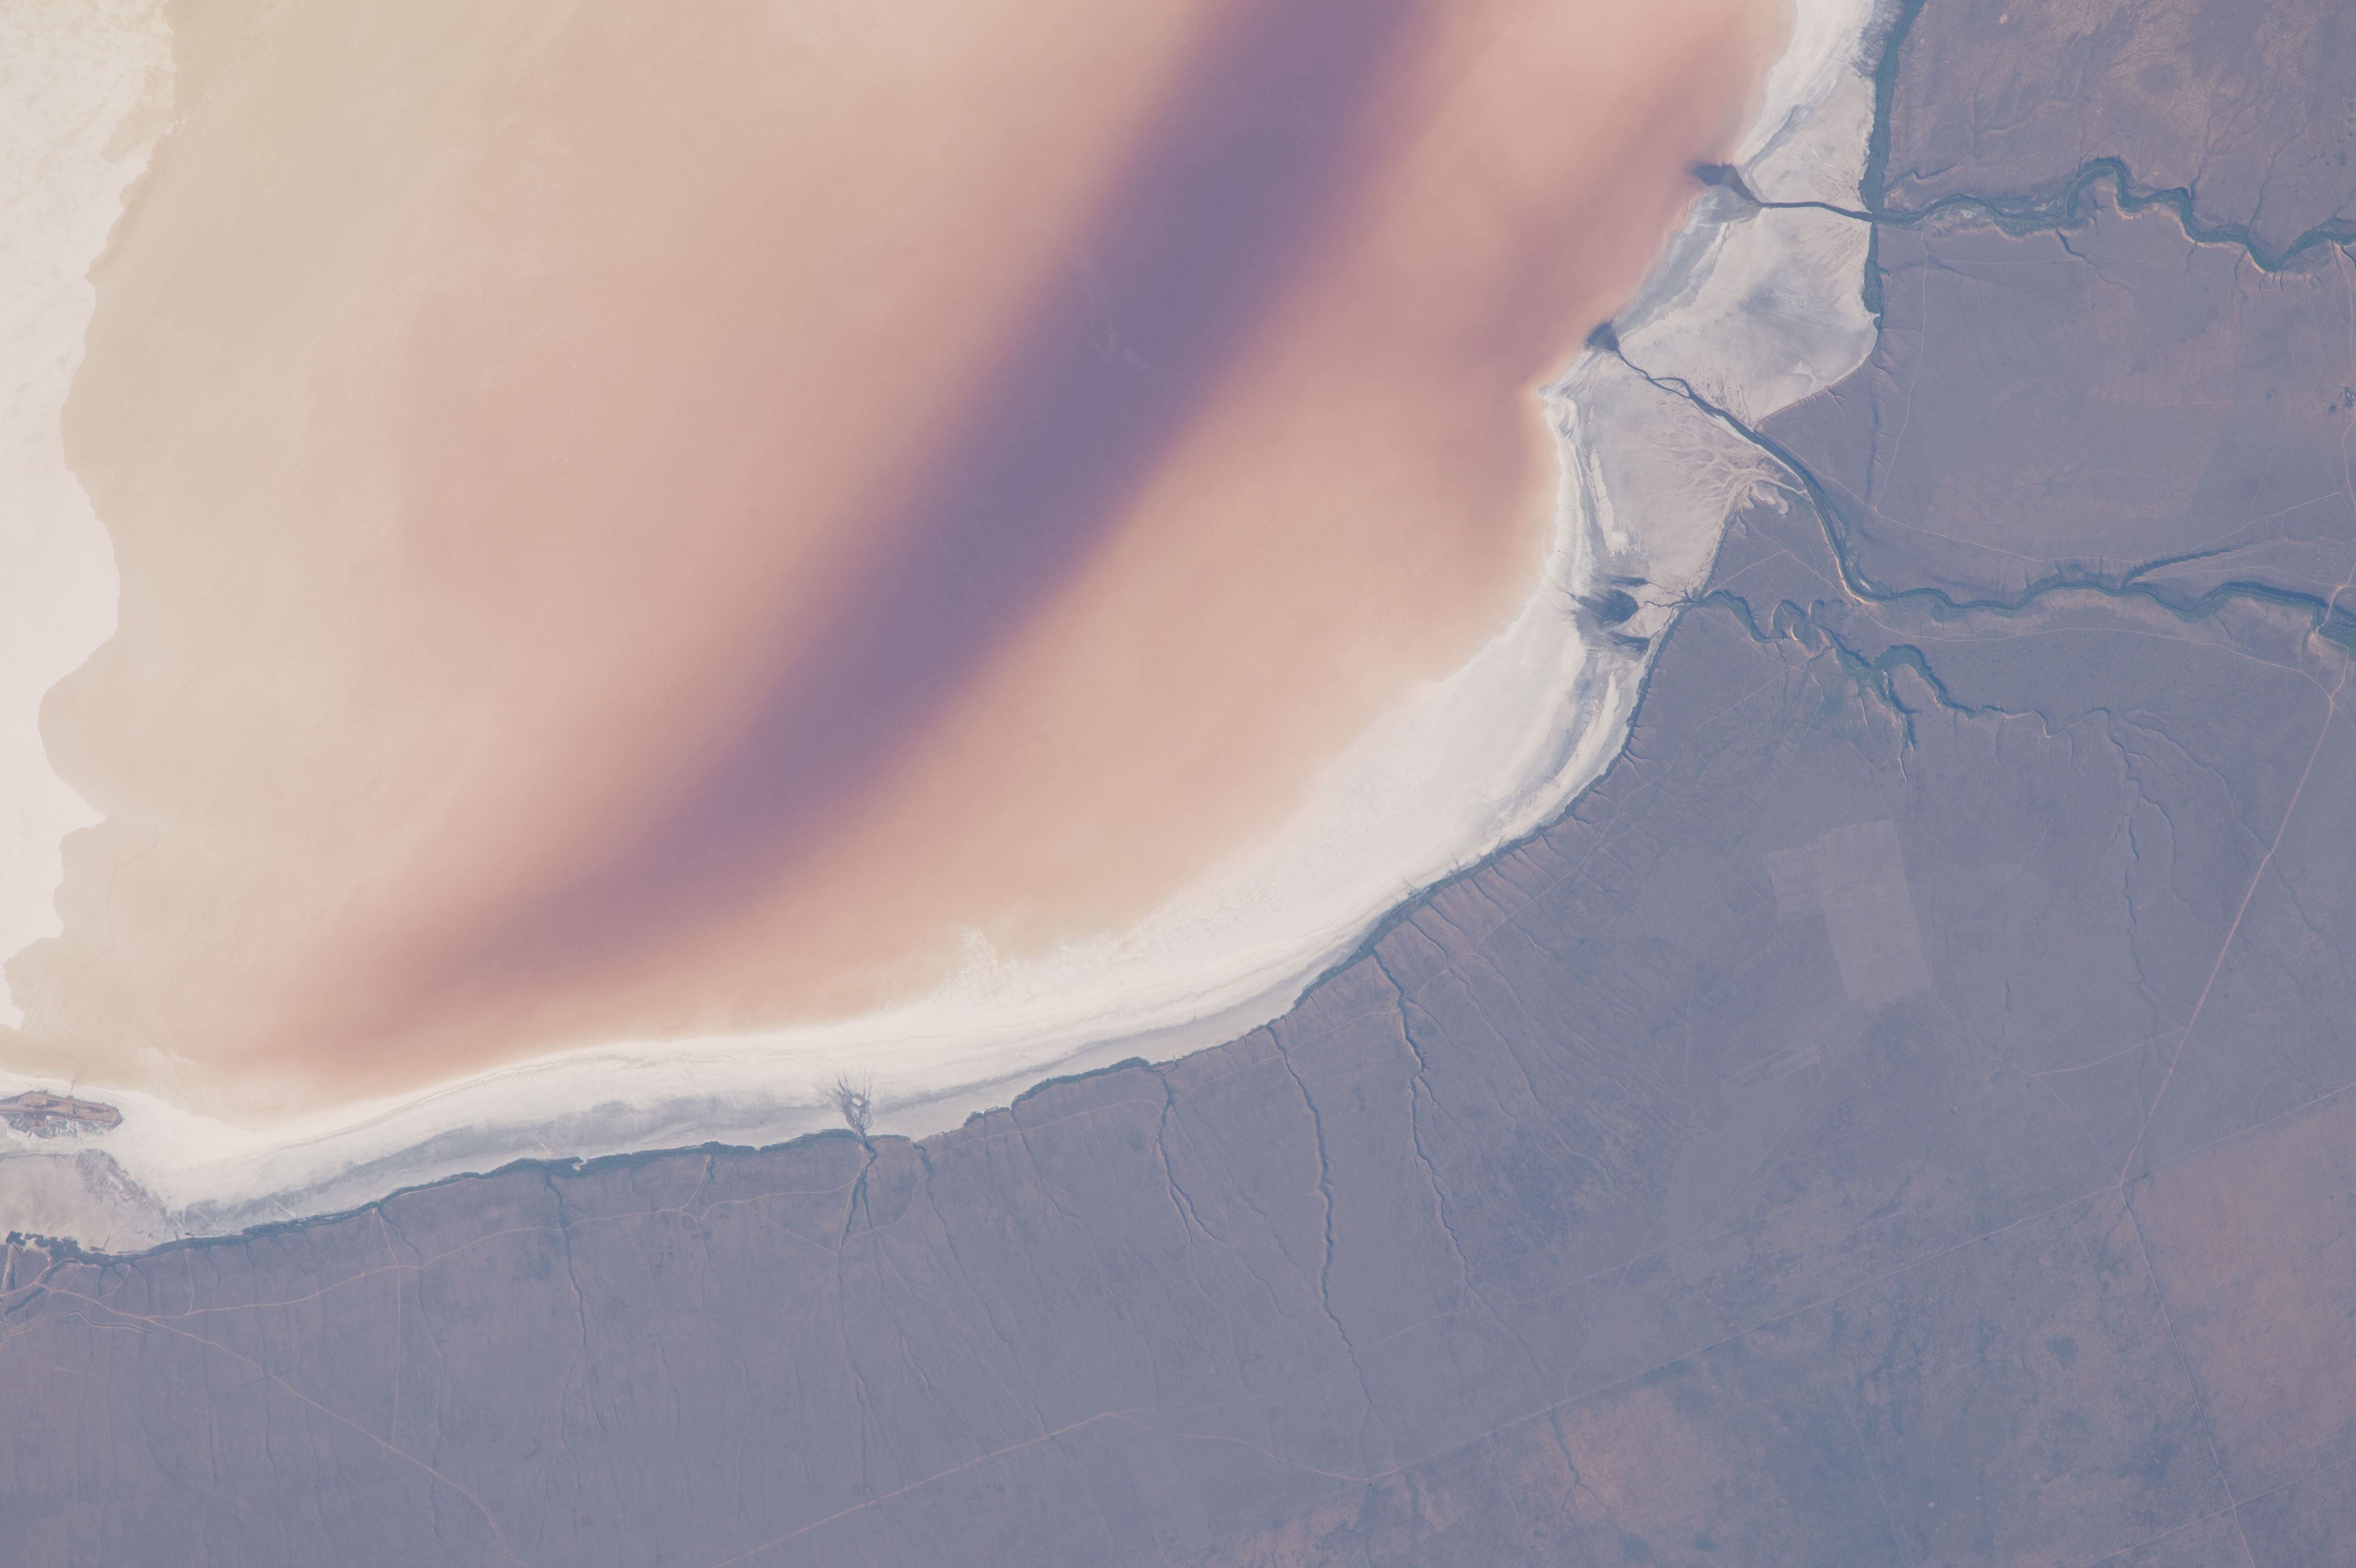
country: RUSSIAN FEDERATION
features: LAKE ELTON, ALGAE BLOOM, NORTHEASTERN SHORELINE, RAVINES, SMALL DELTAS
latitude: 49.2
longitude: 46.7
